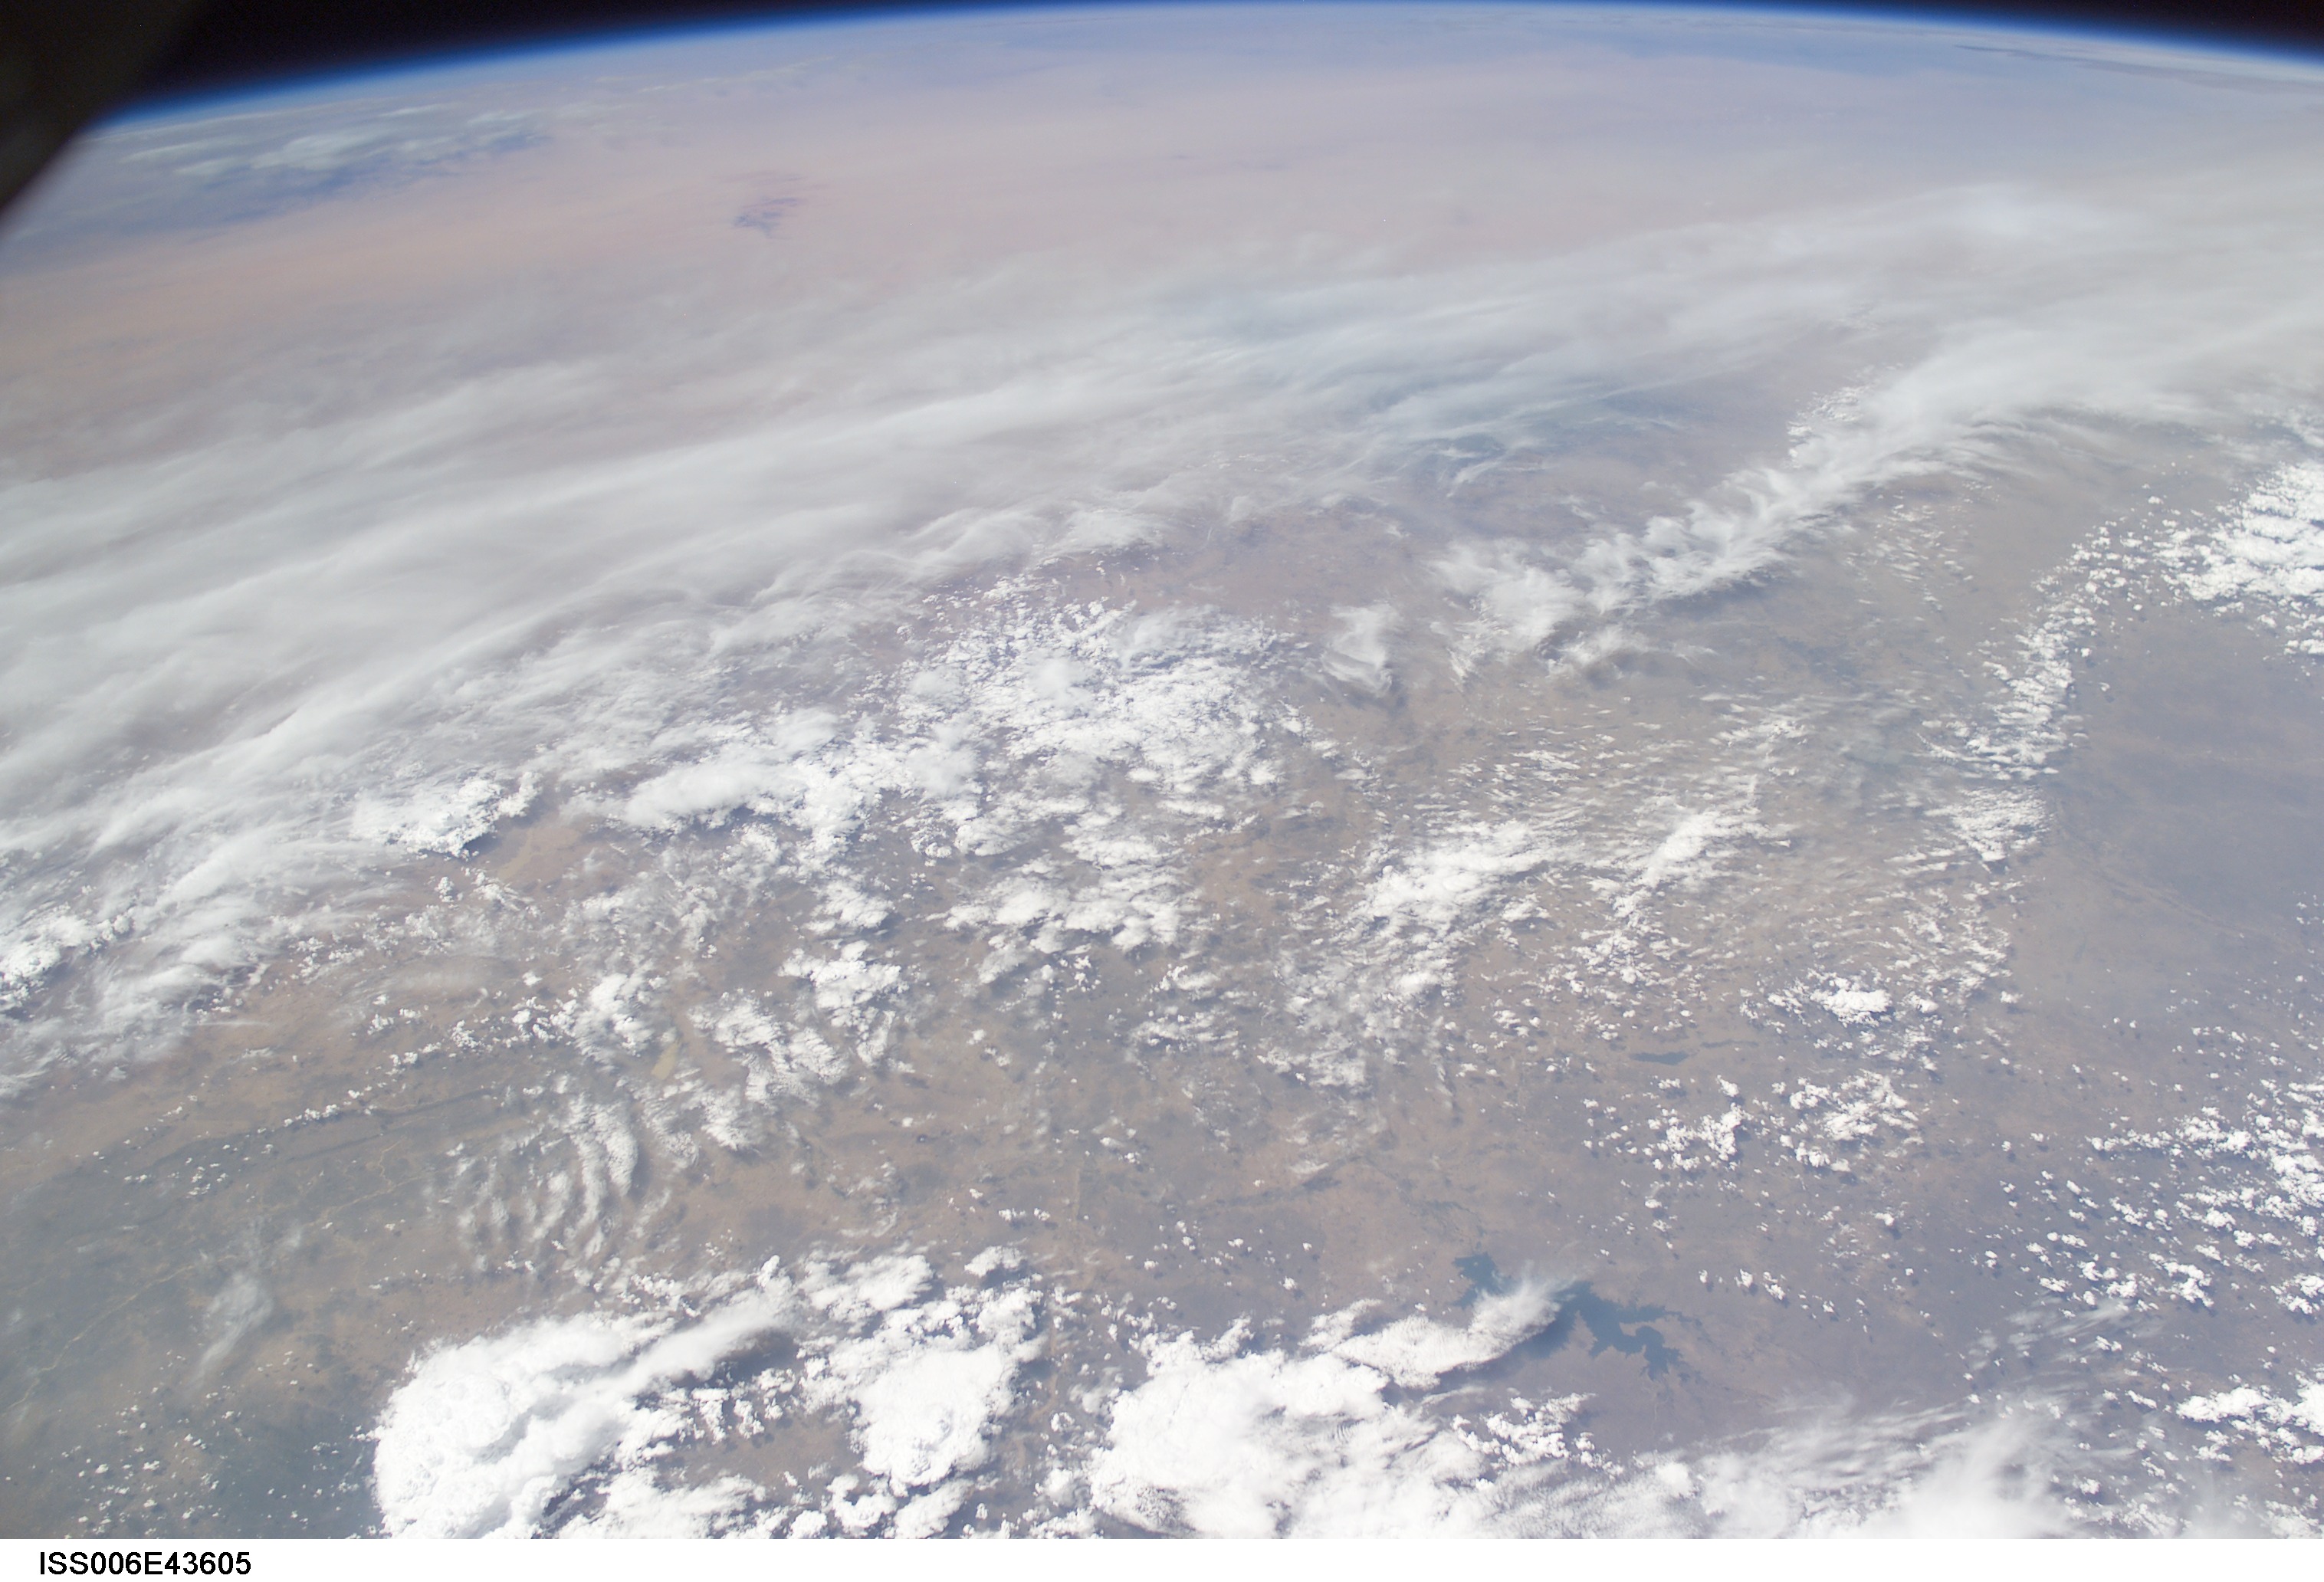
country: NIGER
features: L. LAGDO, SAHARA DES., ATMOSPHERIC LIMB
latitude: 14.0
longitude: 13.5
